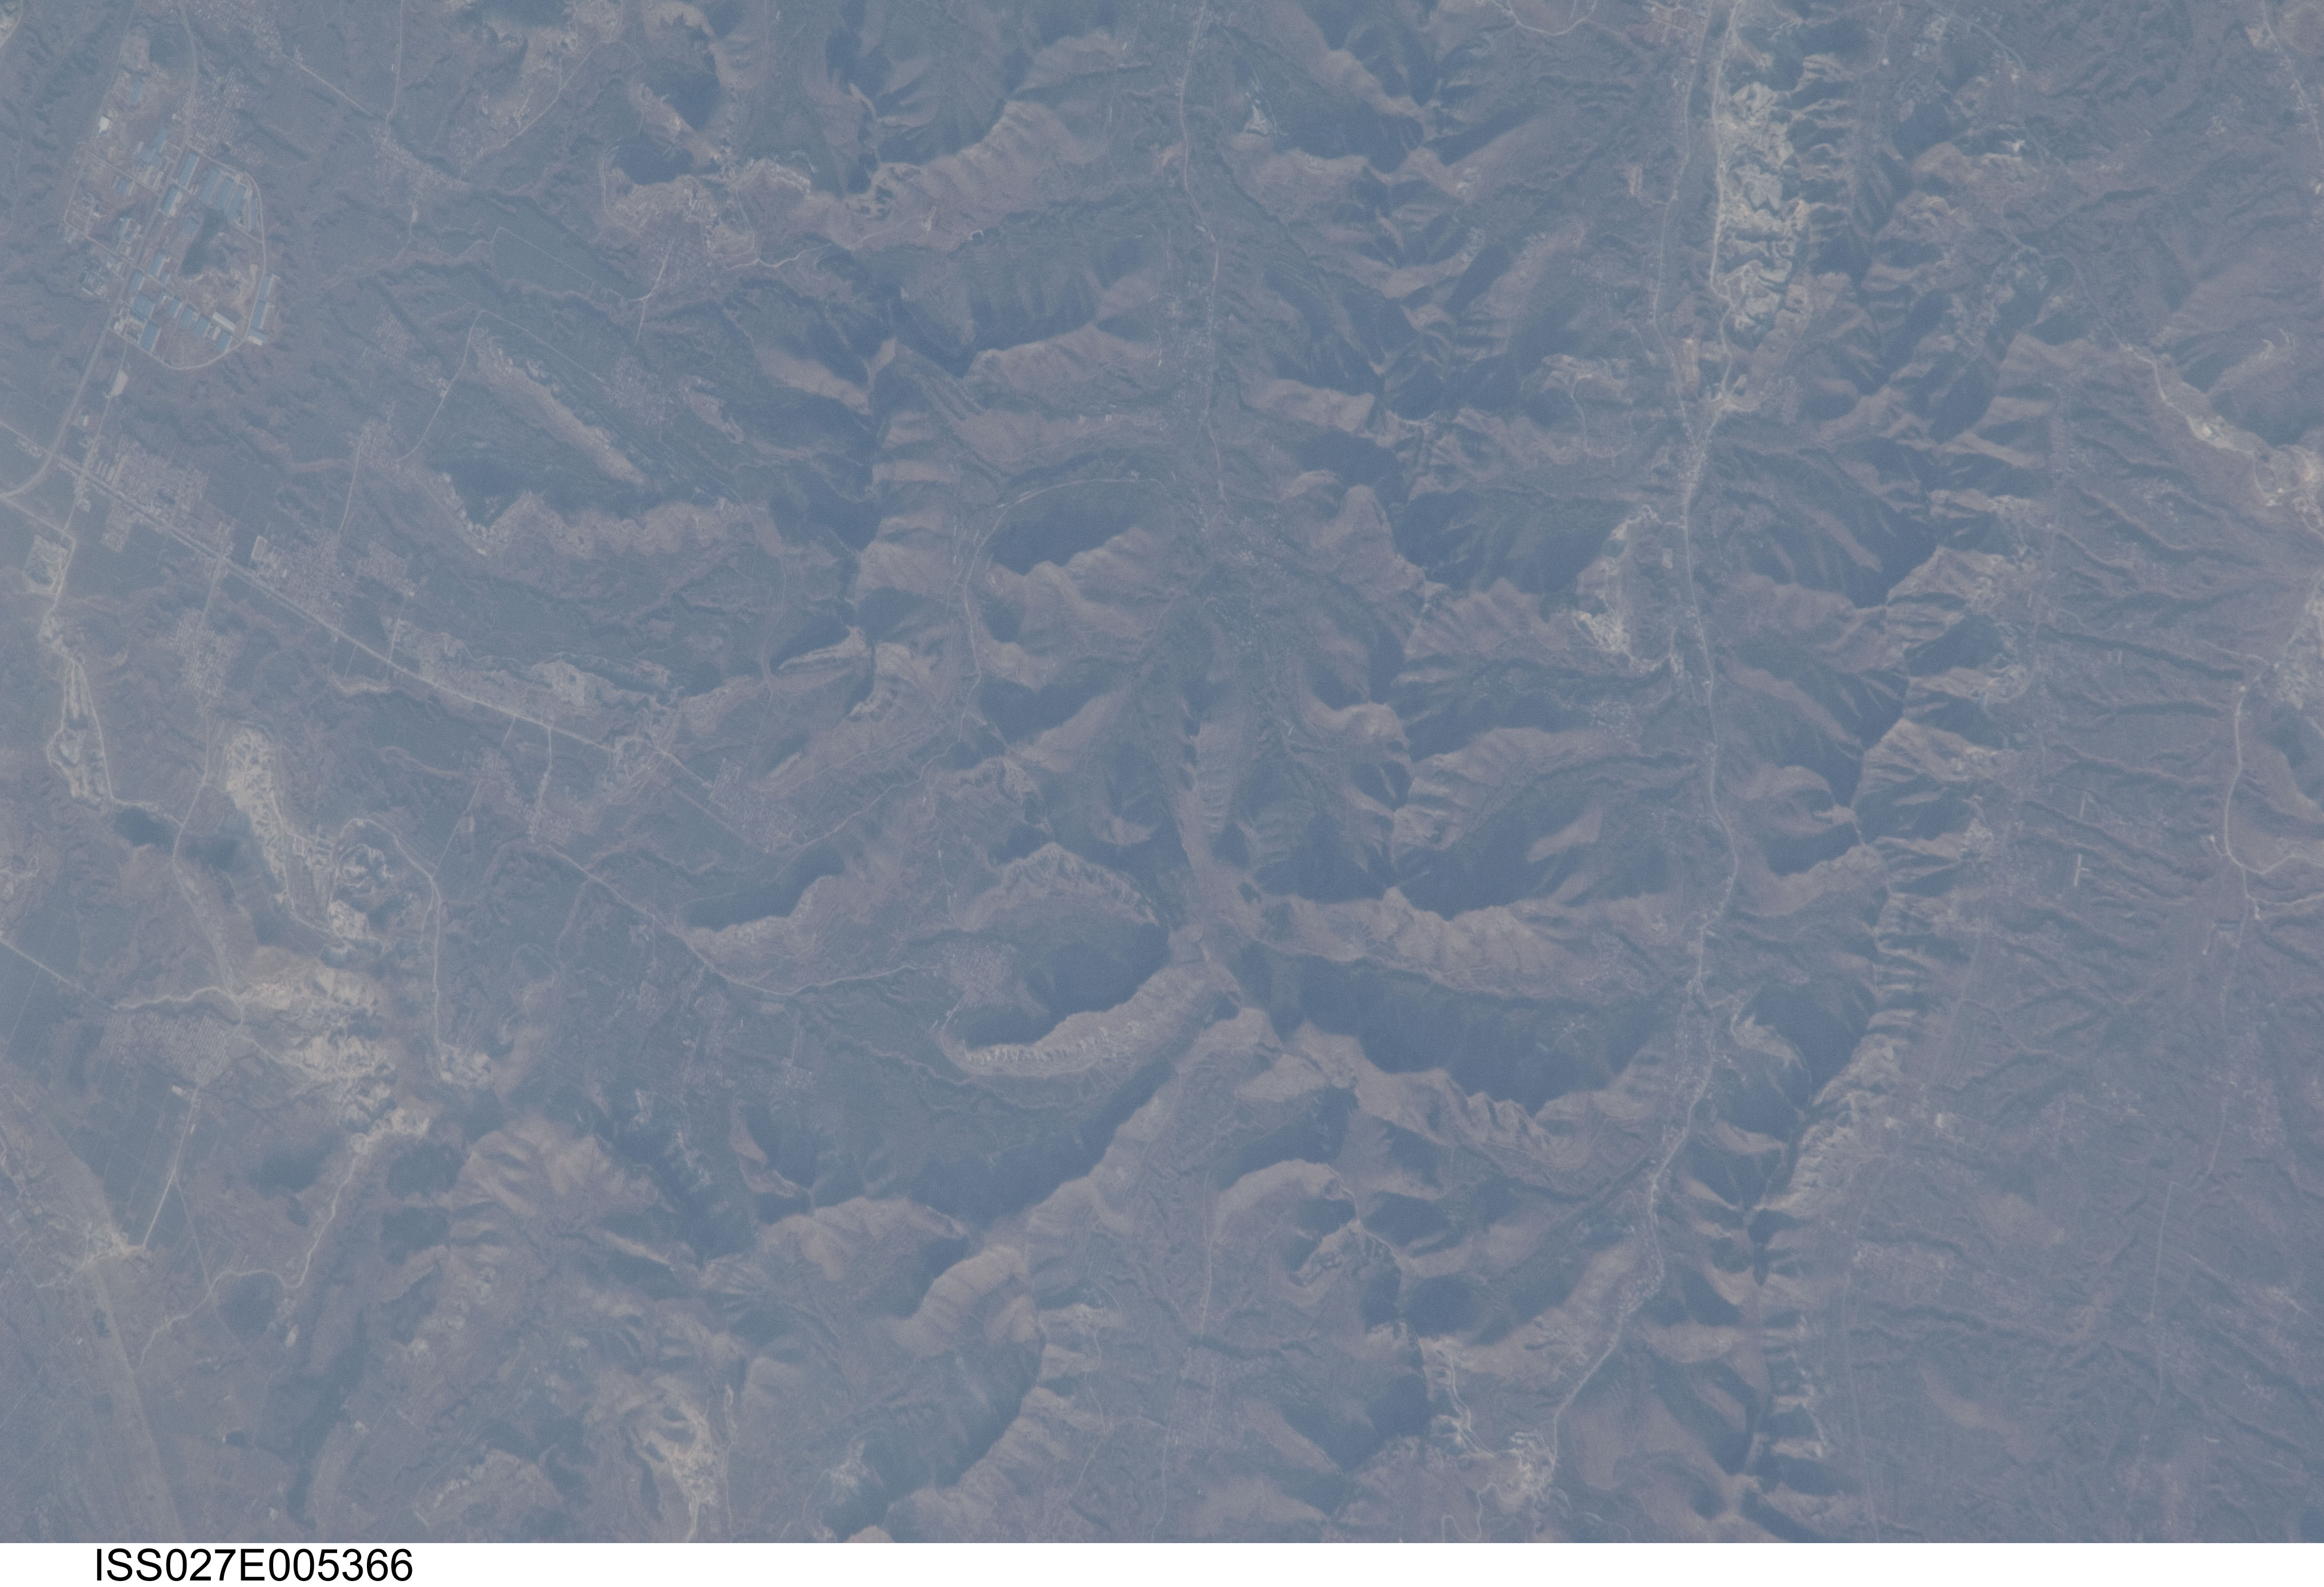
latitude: 36.7
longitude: 118.3
